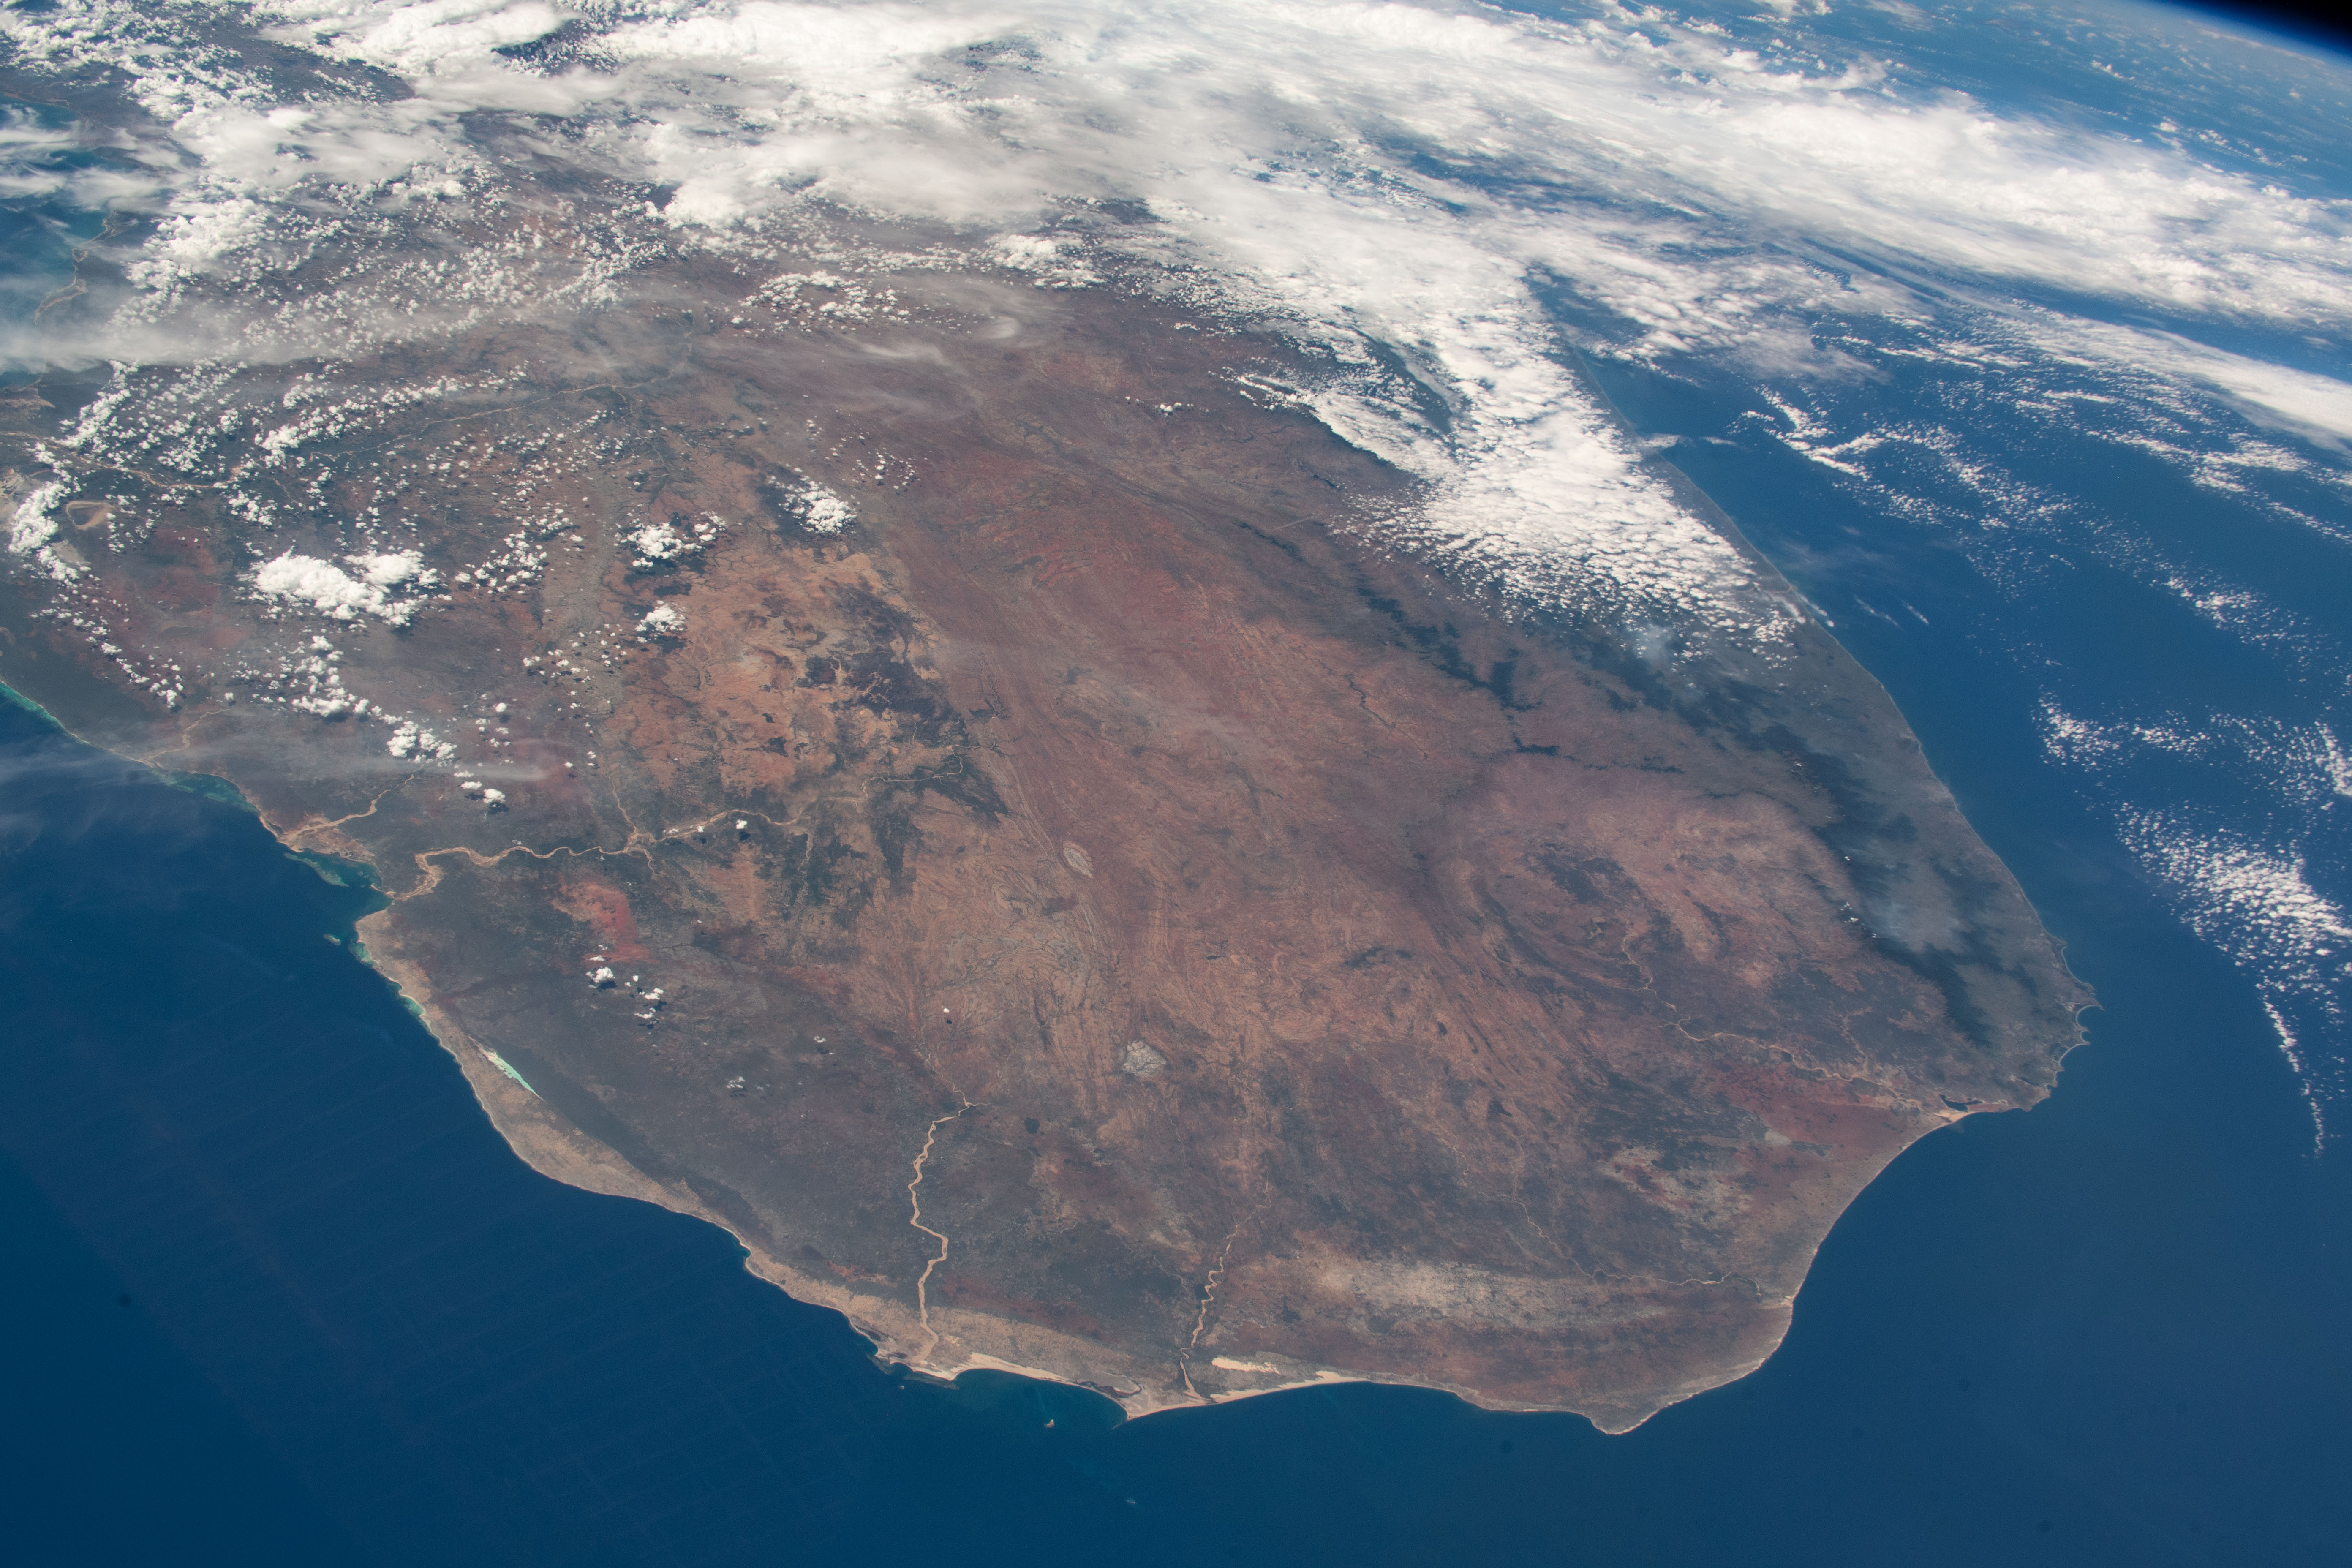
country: MADAGASCAR
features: LINTA RIVER, MENARANDRA RIVER, ONILAHY RIVER, FIHERENANA RIVER, TSIMANAMPETSOTA NATURE RESERVE
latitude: -24.0
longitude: 45.5
